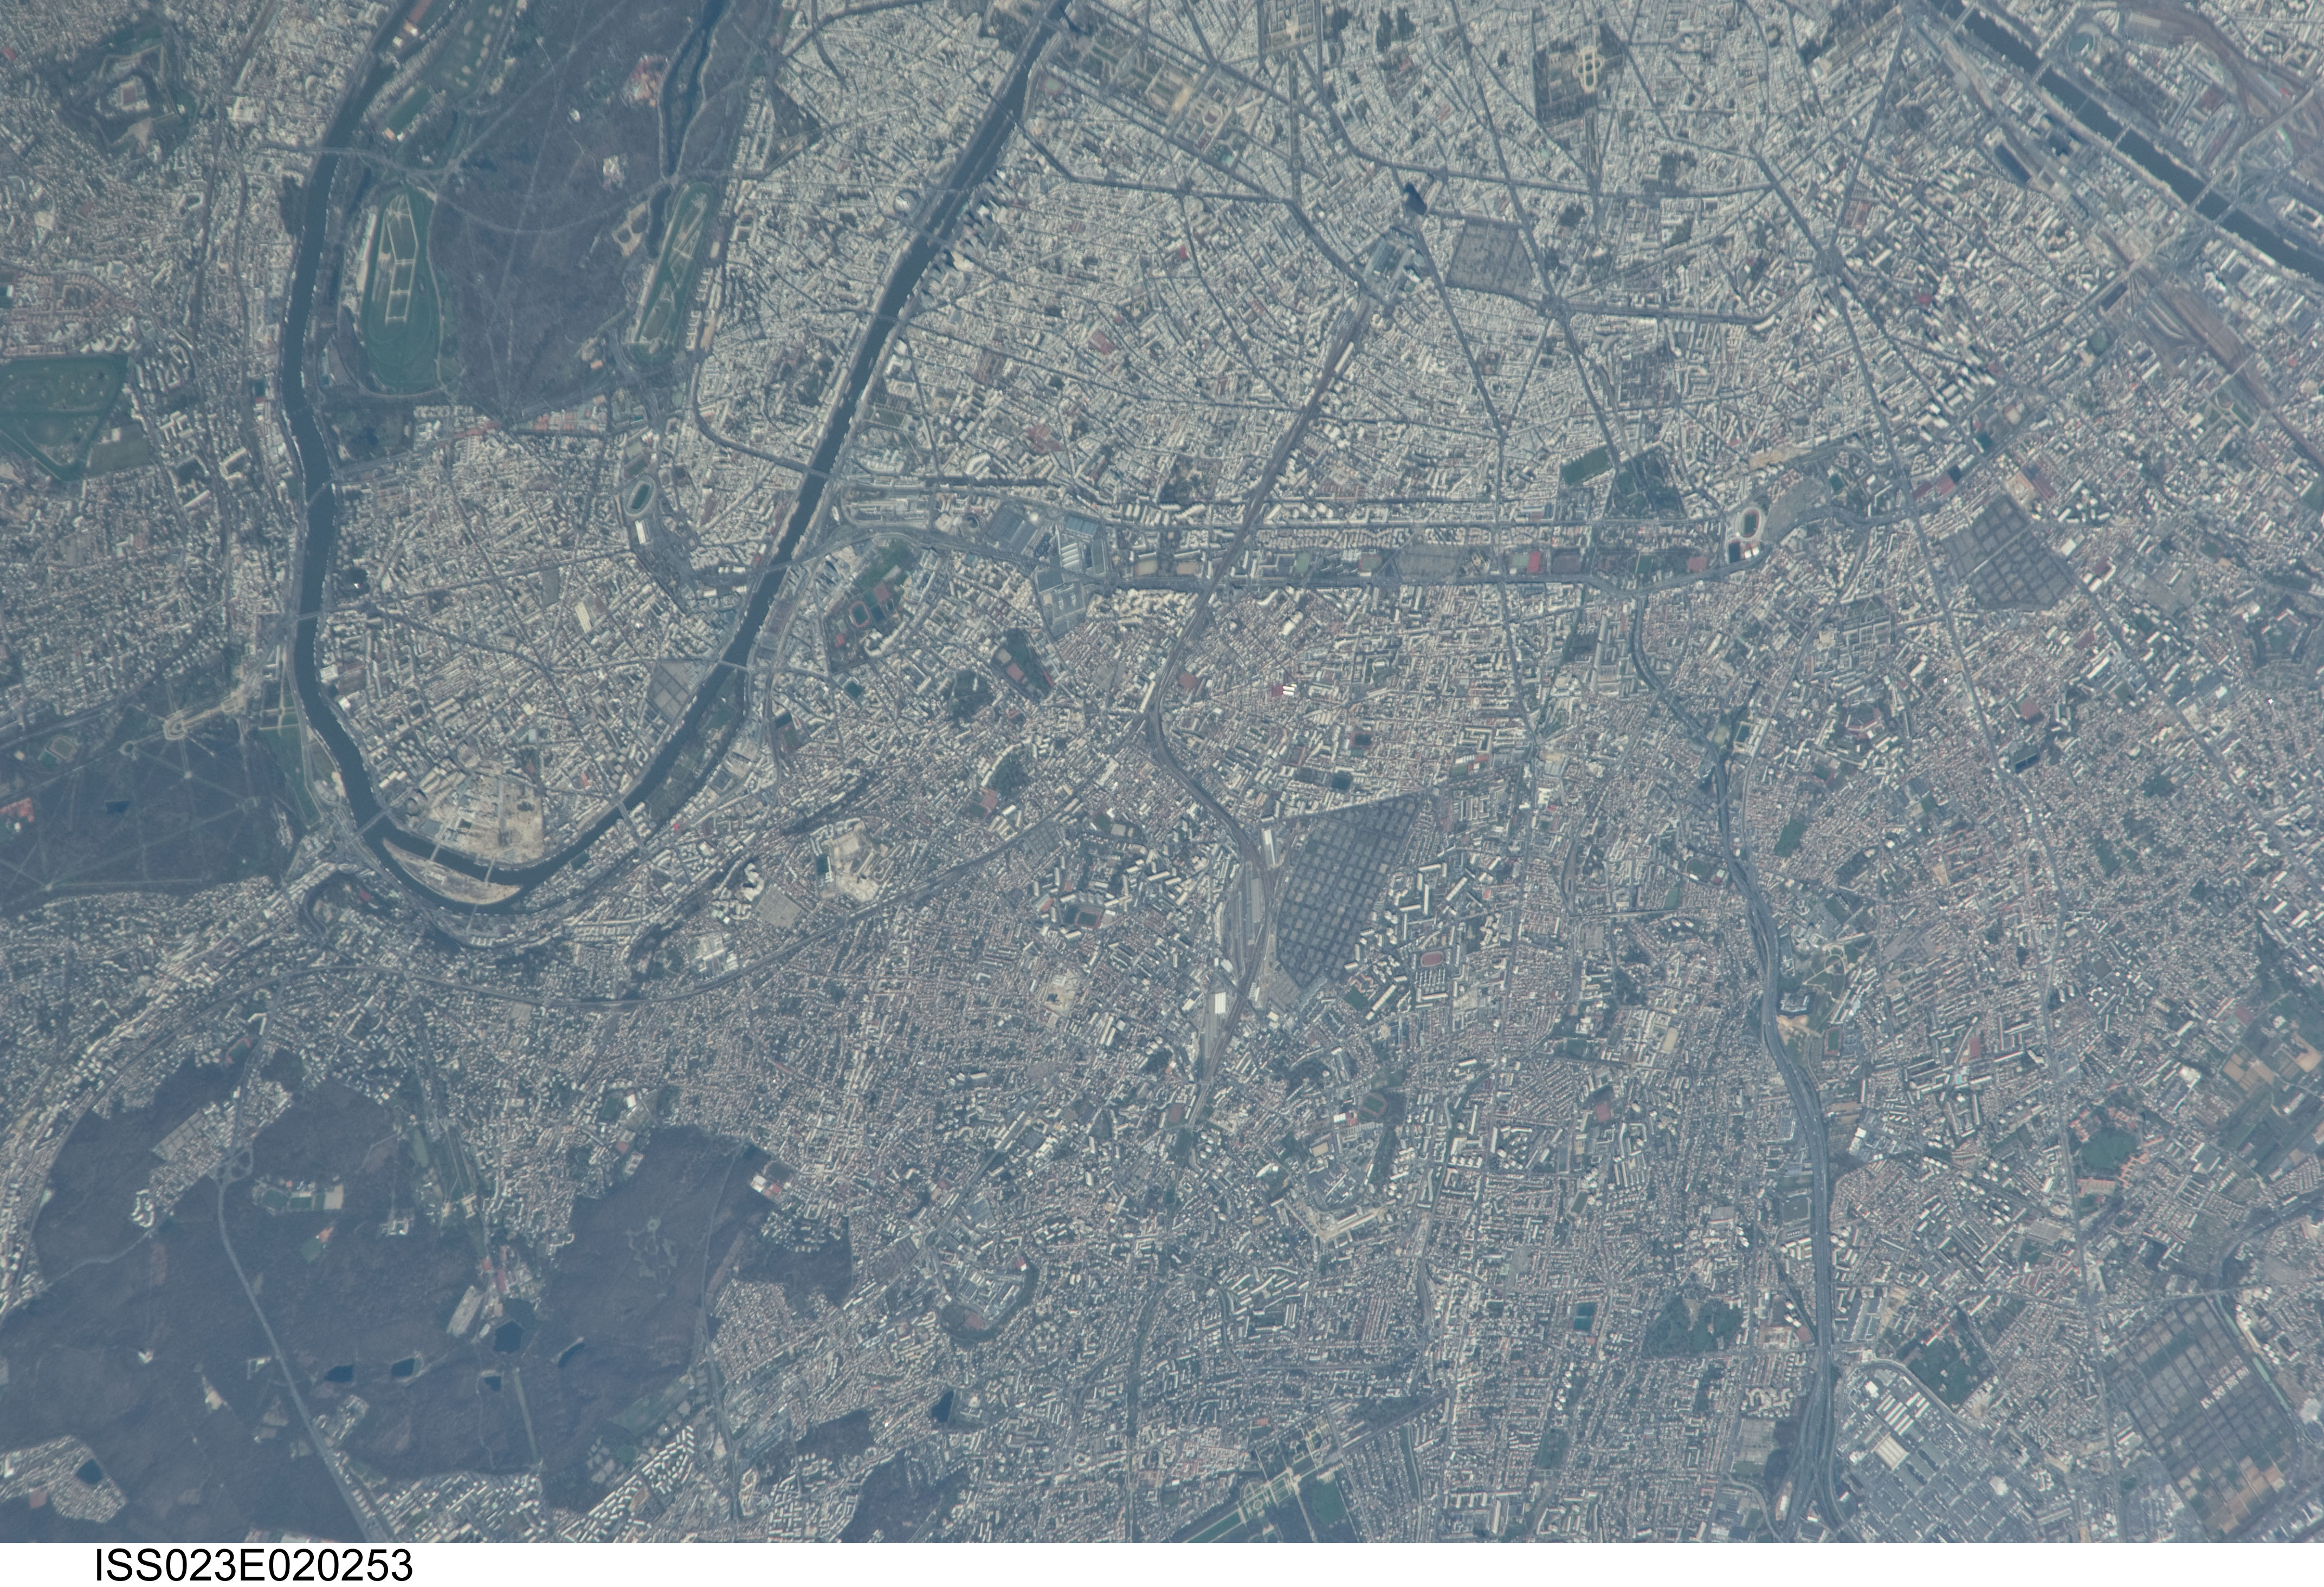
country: FRANCE
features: PARIS, SEINE R., URBAN LAND COVER
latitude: 48.8
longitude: 2.3
